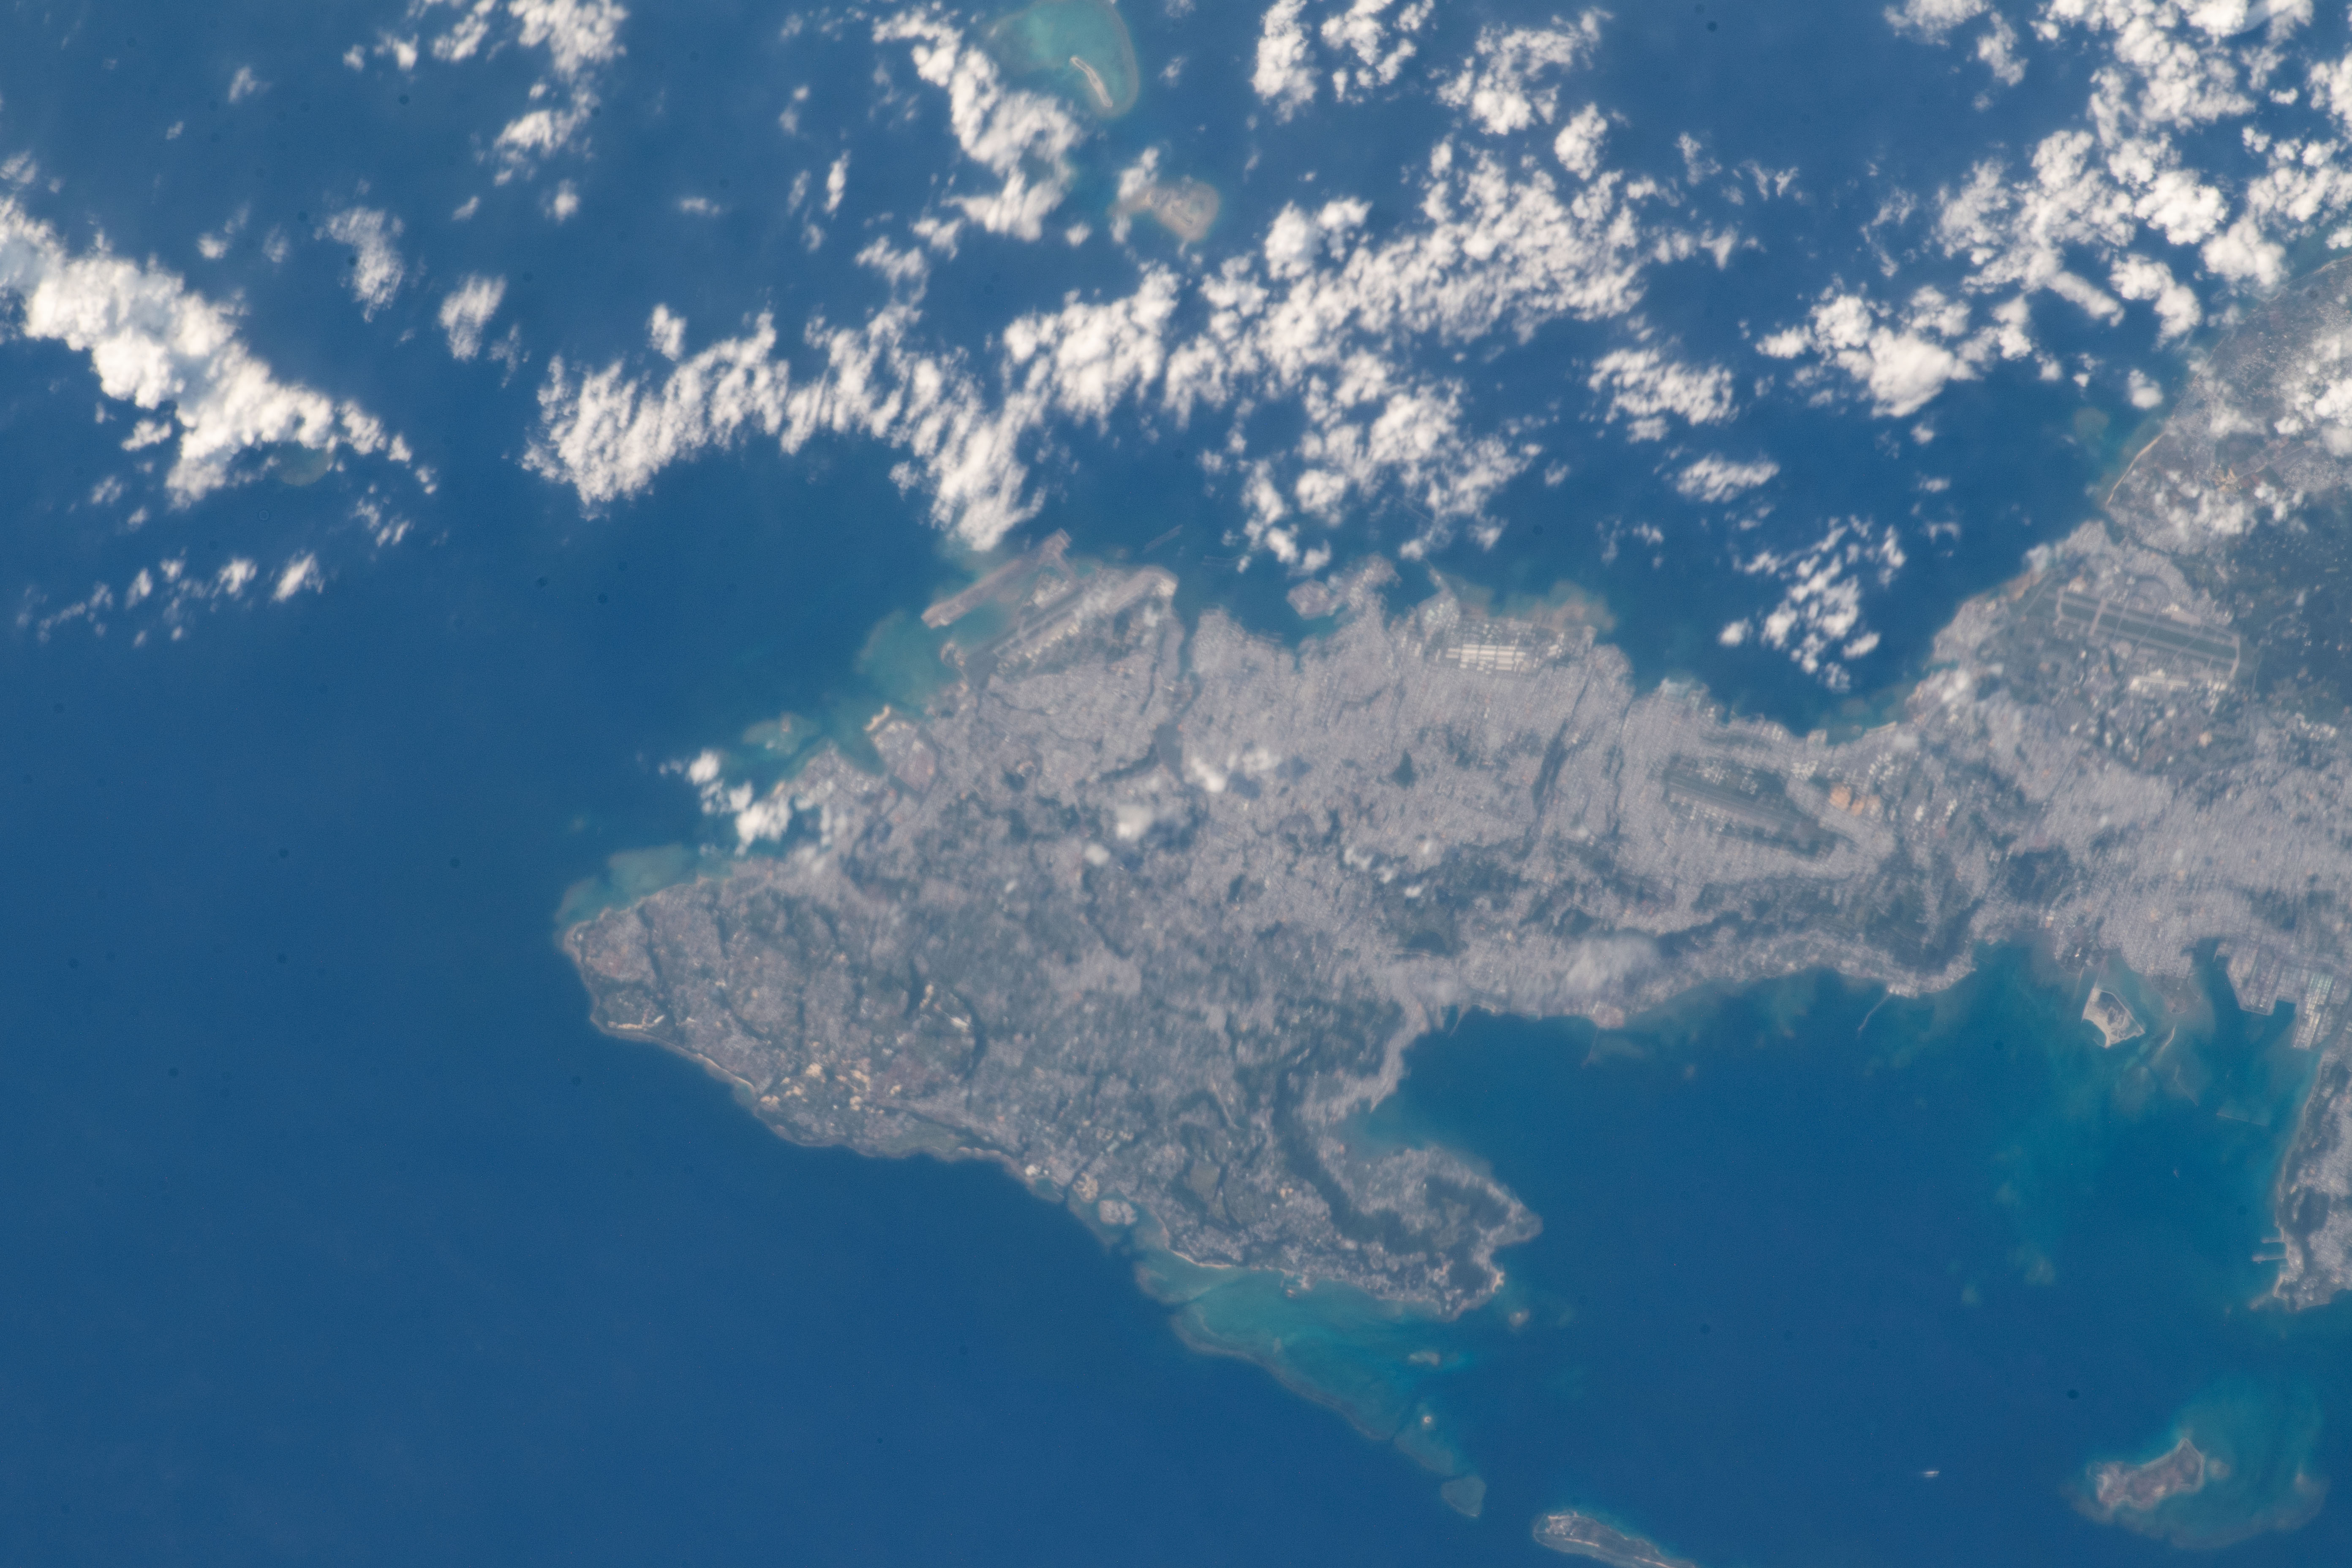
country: JAPAN
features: OKINAWA ISLAND,CITY OF NAHA,EAST CHINA SEA
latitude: 26.2
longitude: 127.7
